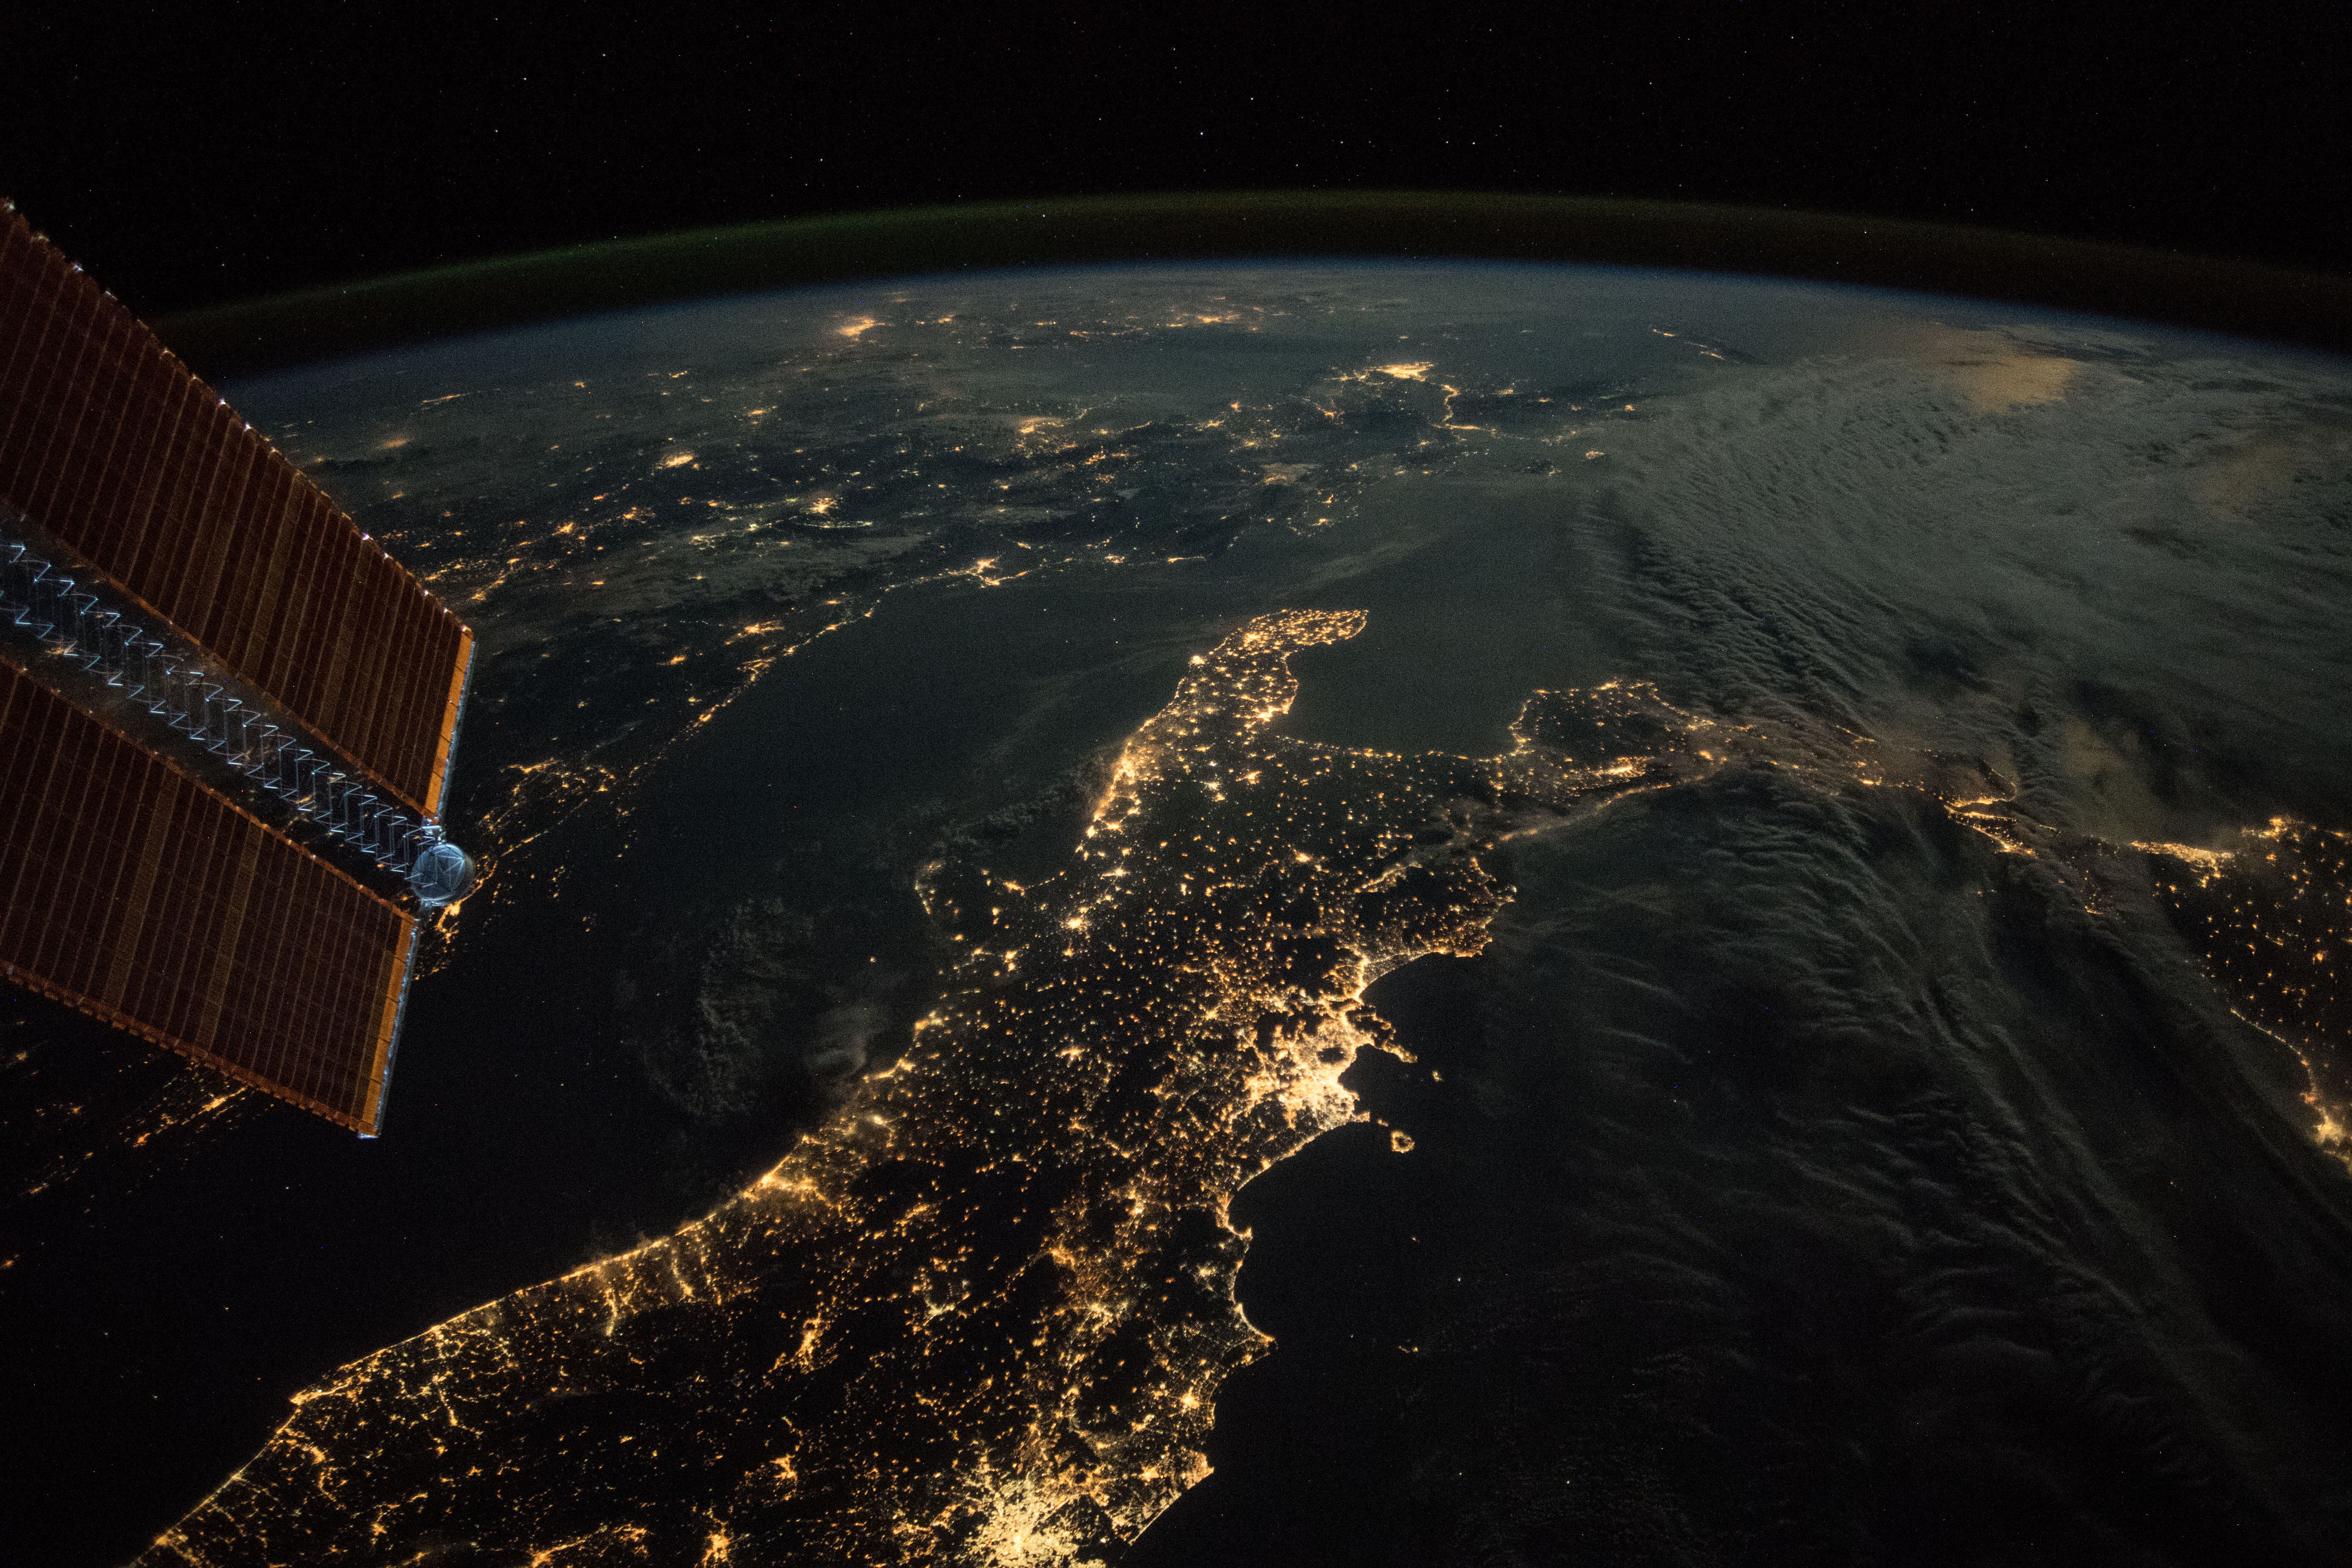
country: ITALY
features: ROME, NAPLES, BARI, TIRANA, CATANIA, PALERMO, ATHENS, ADRIATIC SEA, IONIAN SEA, TYRRHENIAN SEA, MEDITERRANEAN SEA, NIGHT, EARTH LIMB
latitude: 40.8
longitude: 16.7
